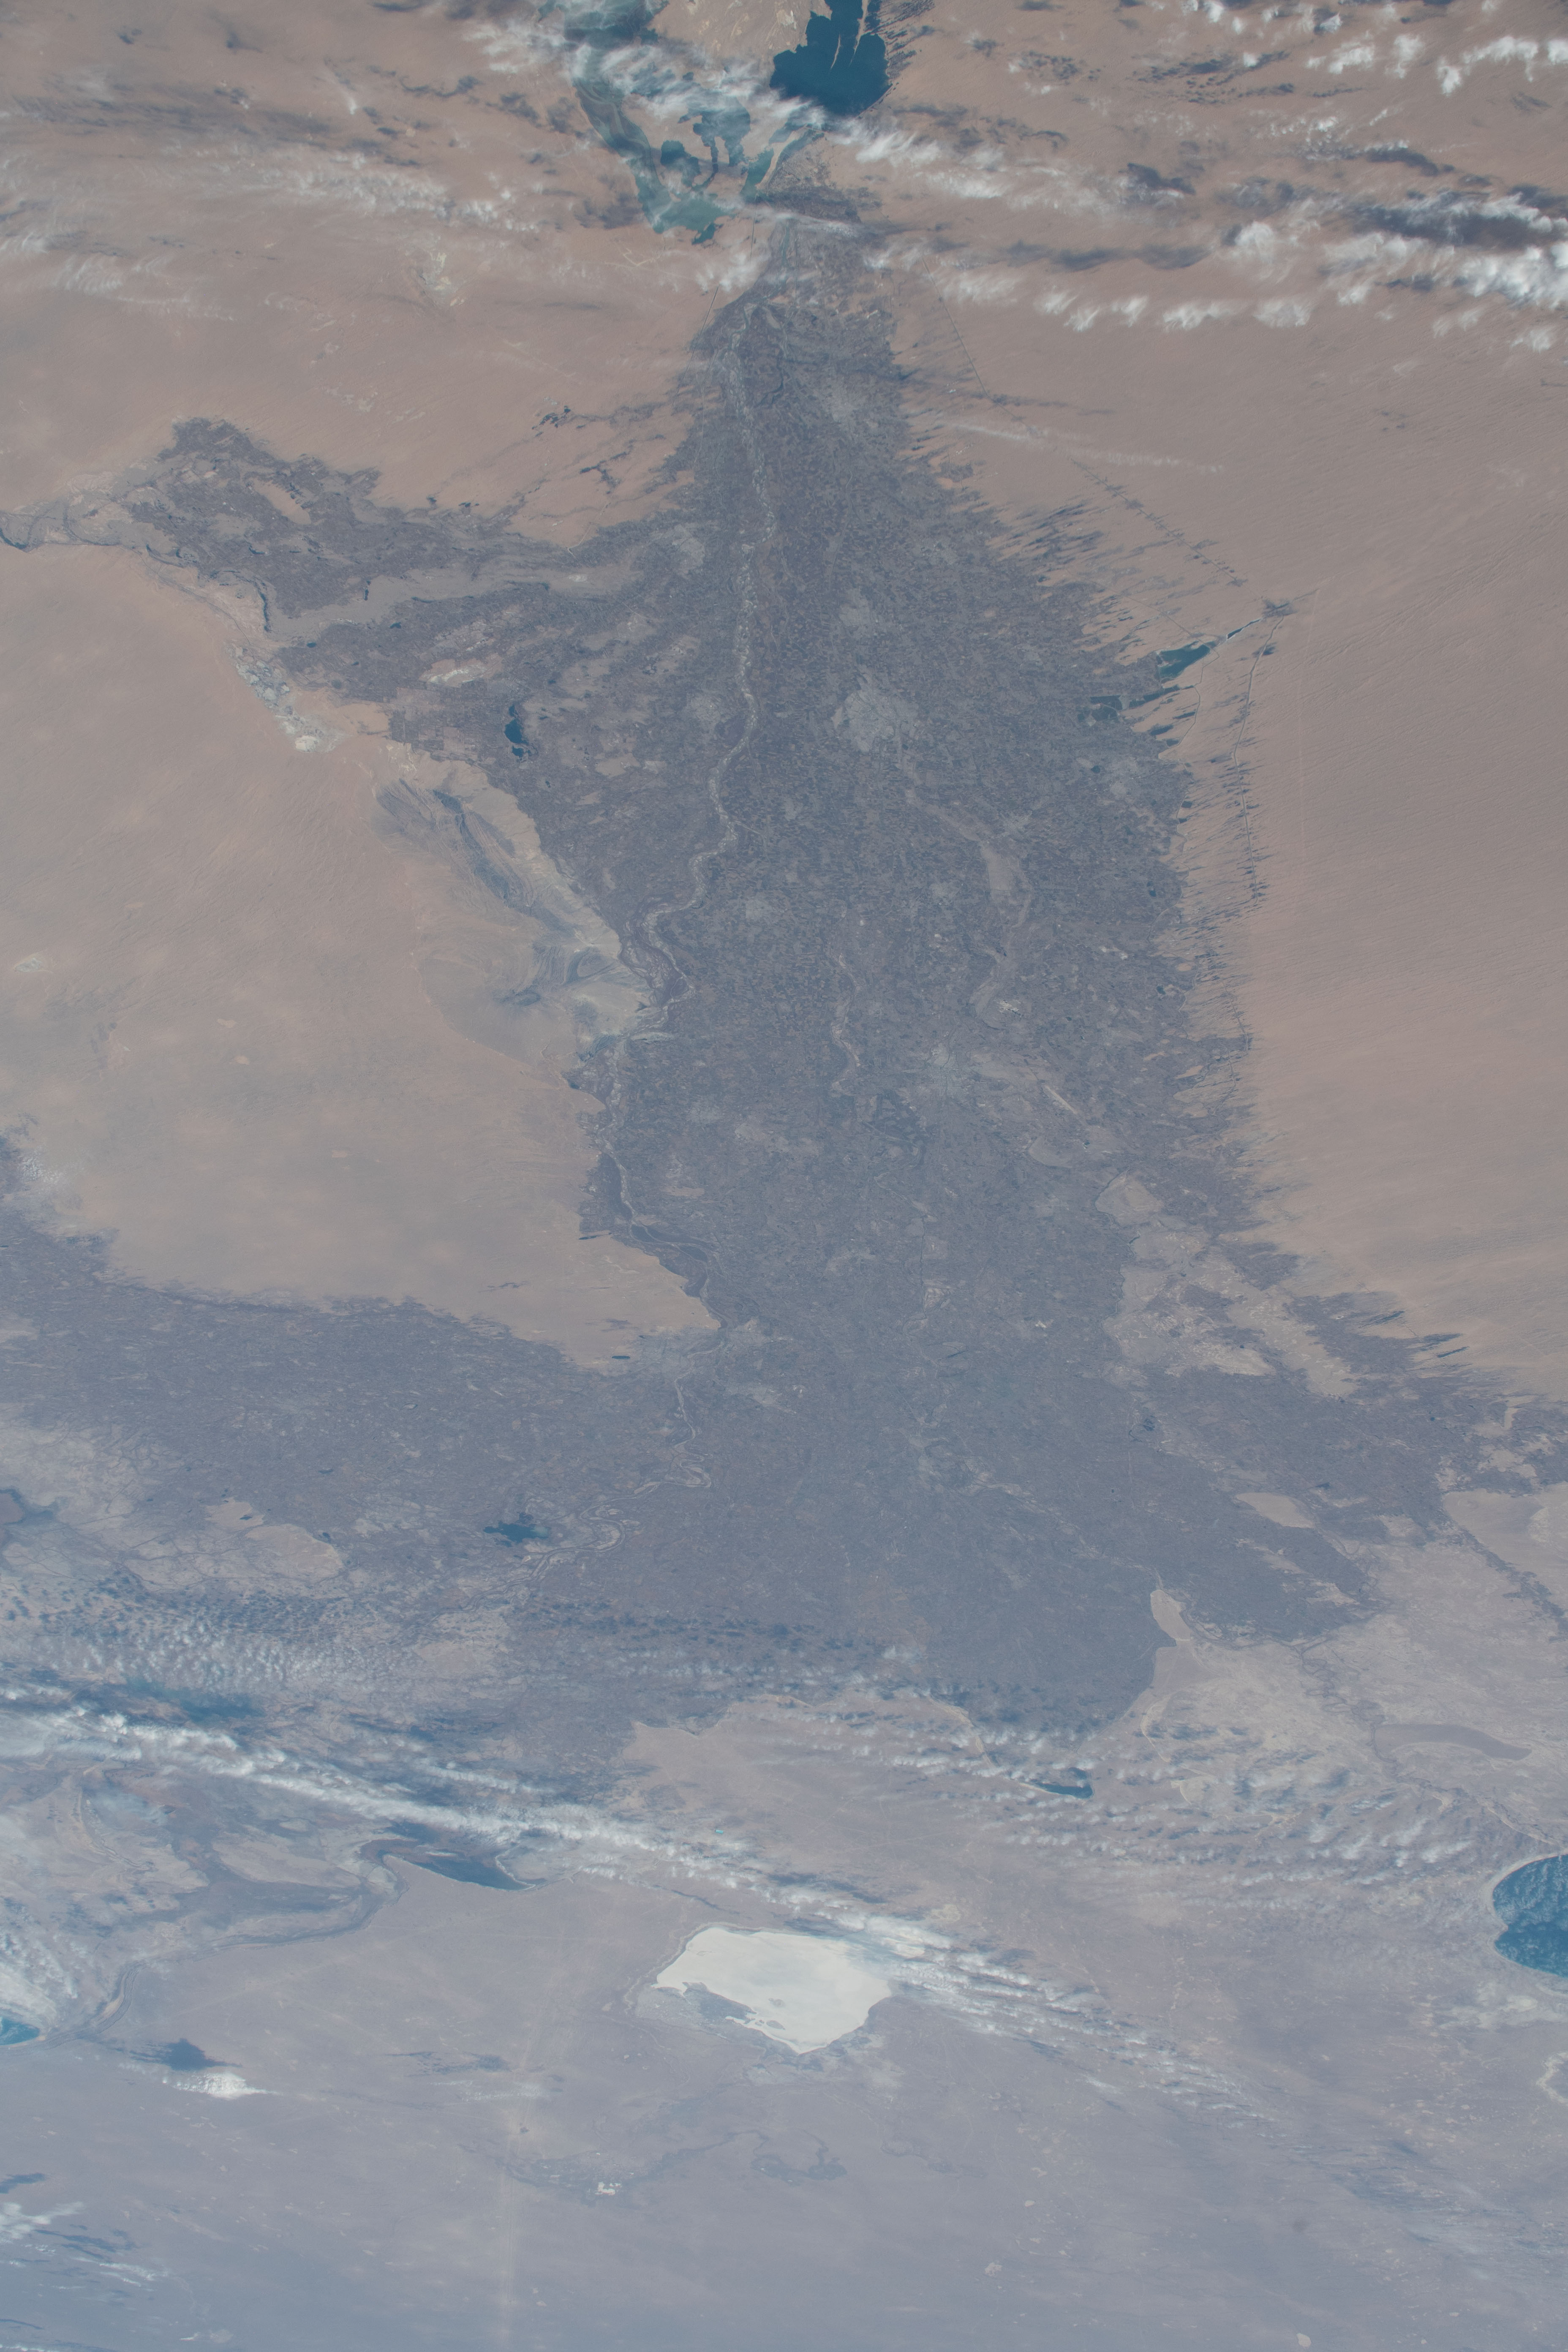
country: TURKMENISTAN
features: KHOREZM, CHIMBOY LAKE
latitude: 42.0
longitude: 60.0
